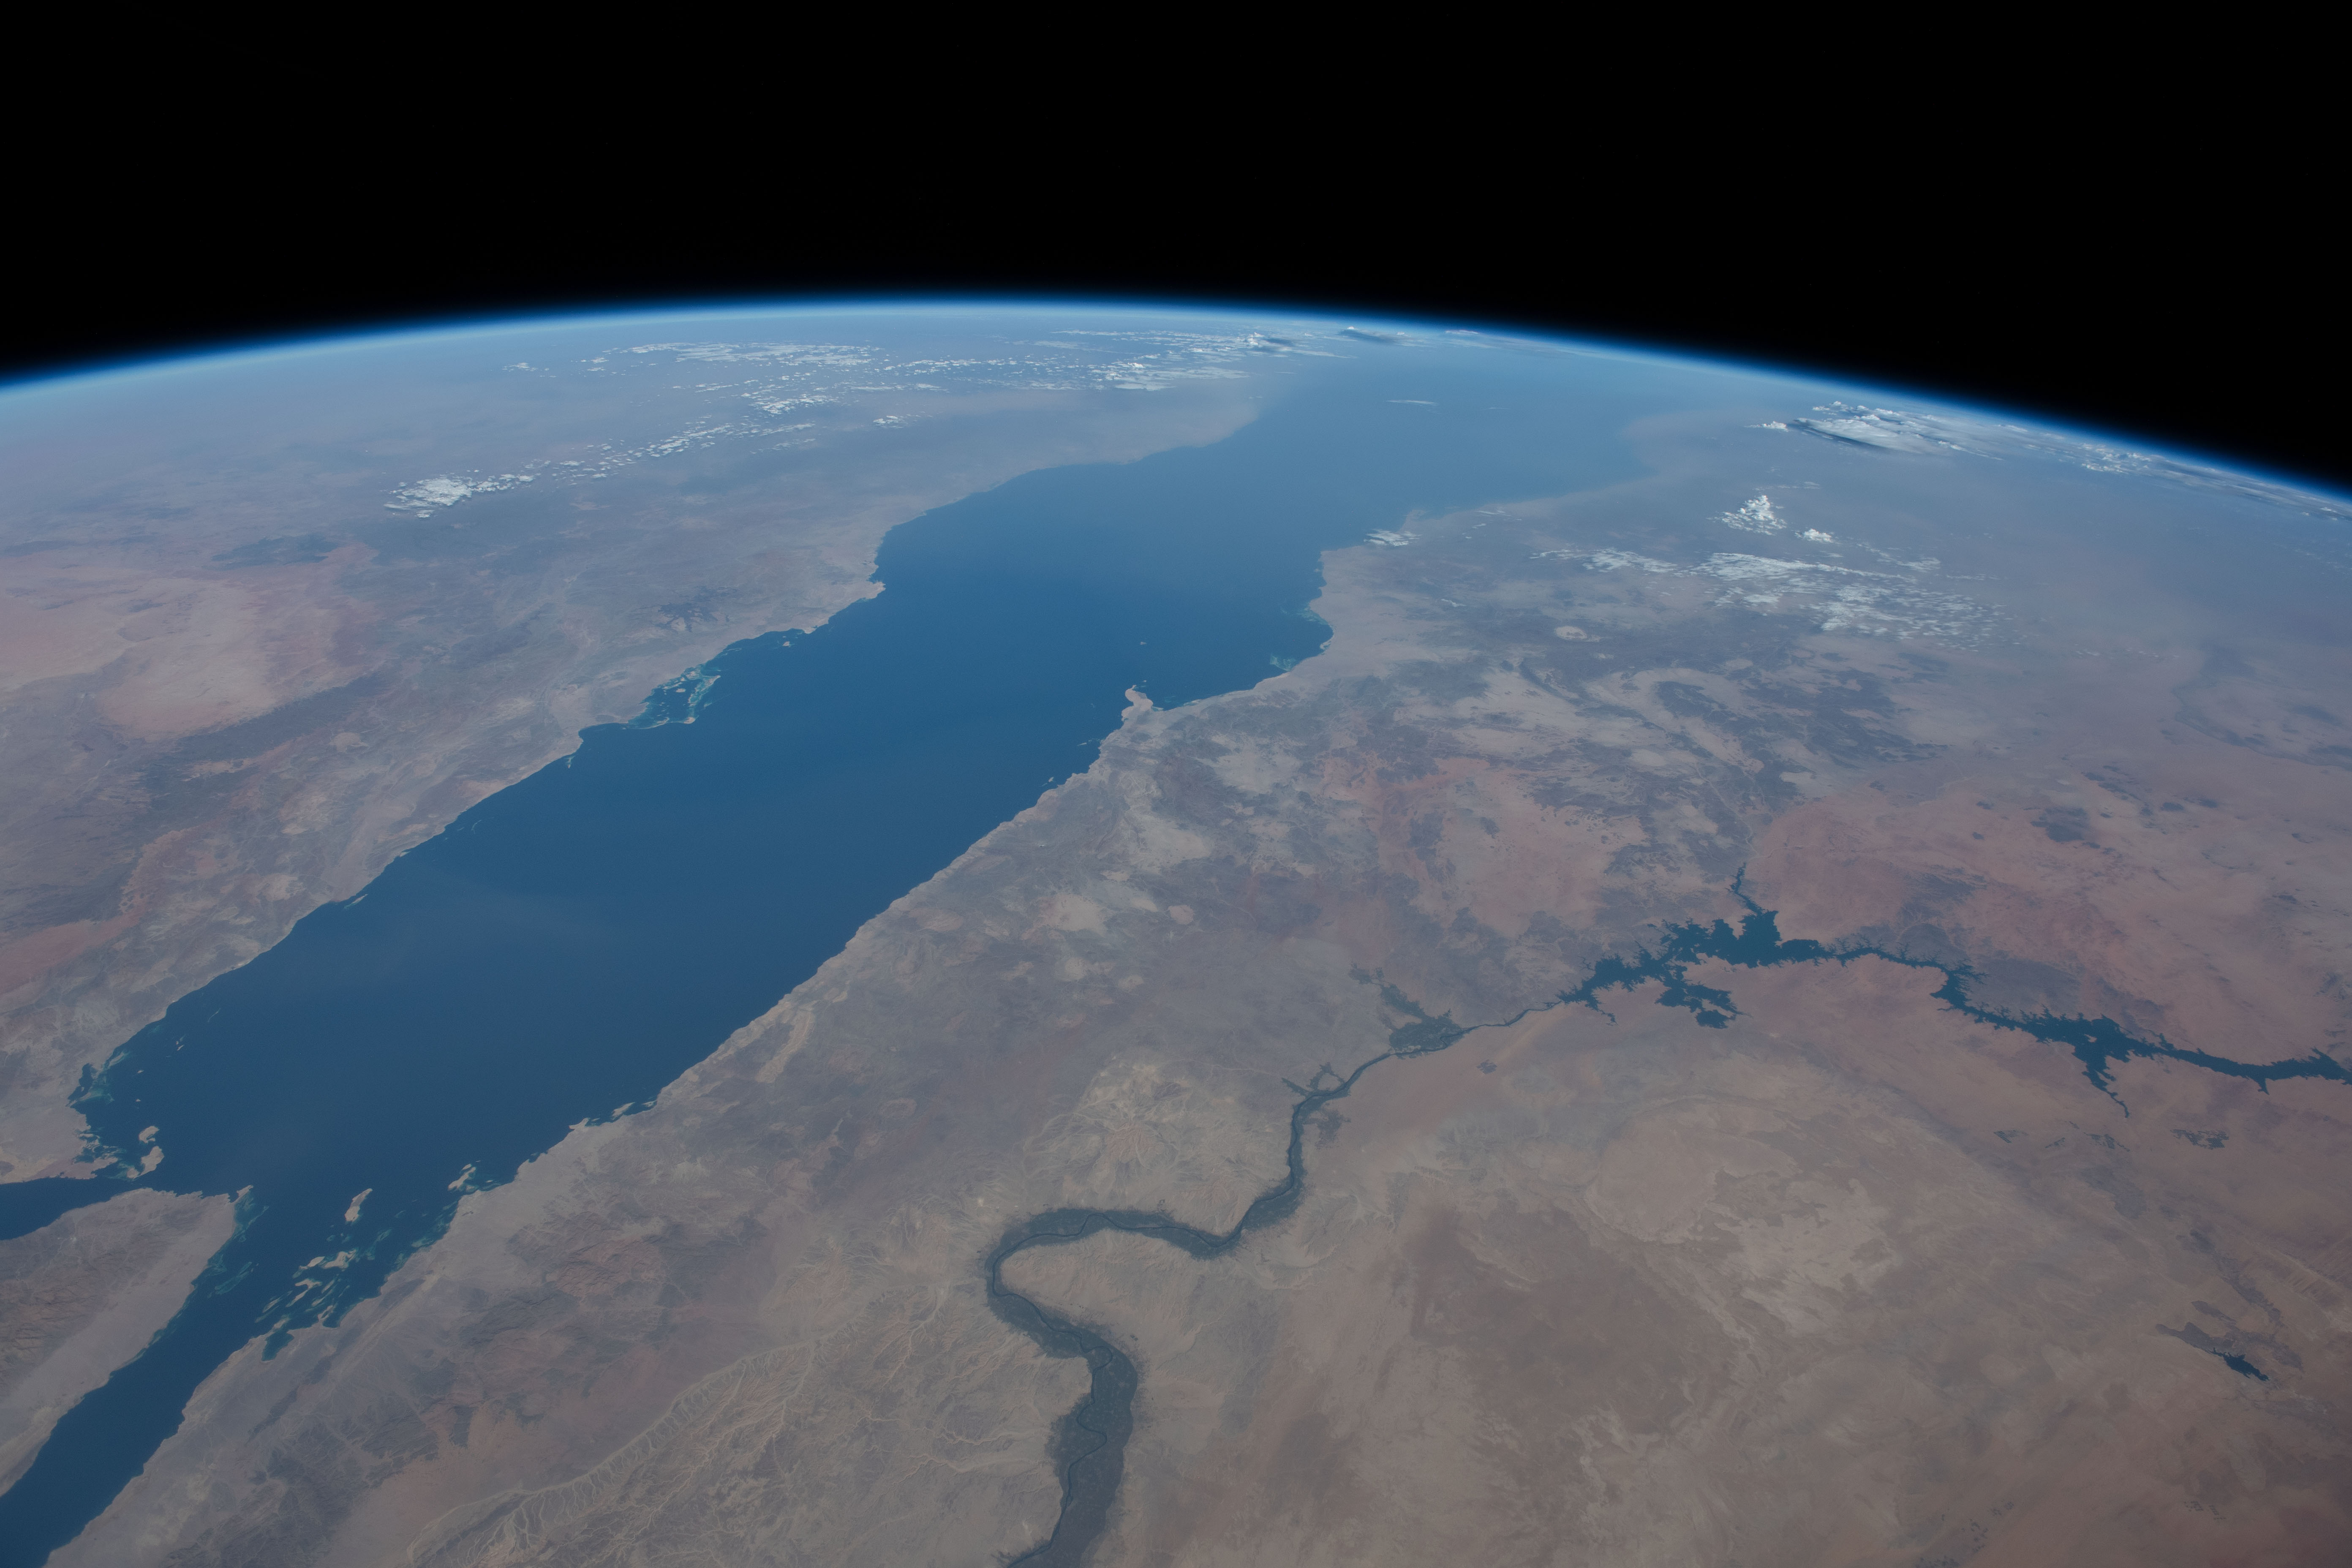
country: EGYPT
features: RED SEA, NASSER LAKE, NILO RIVER, SUEZ GULF
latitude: 24.4
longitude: 34.6
